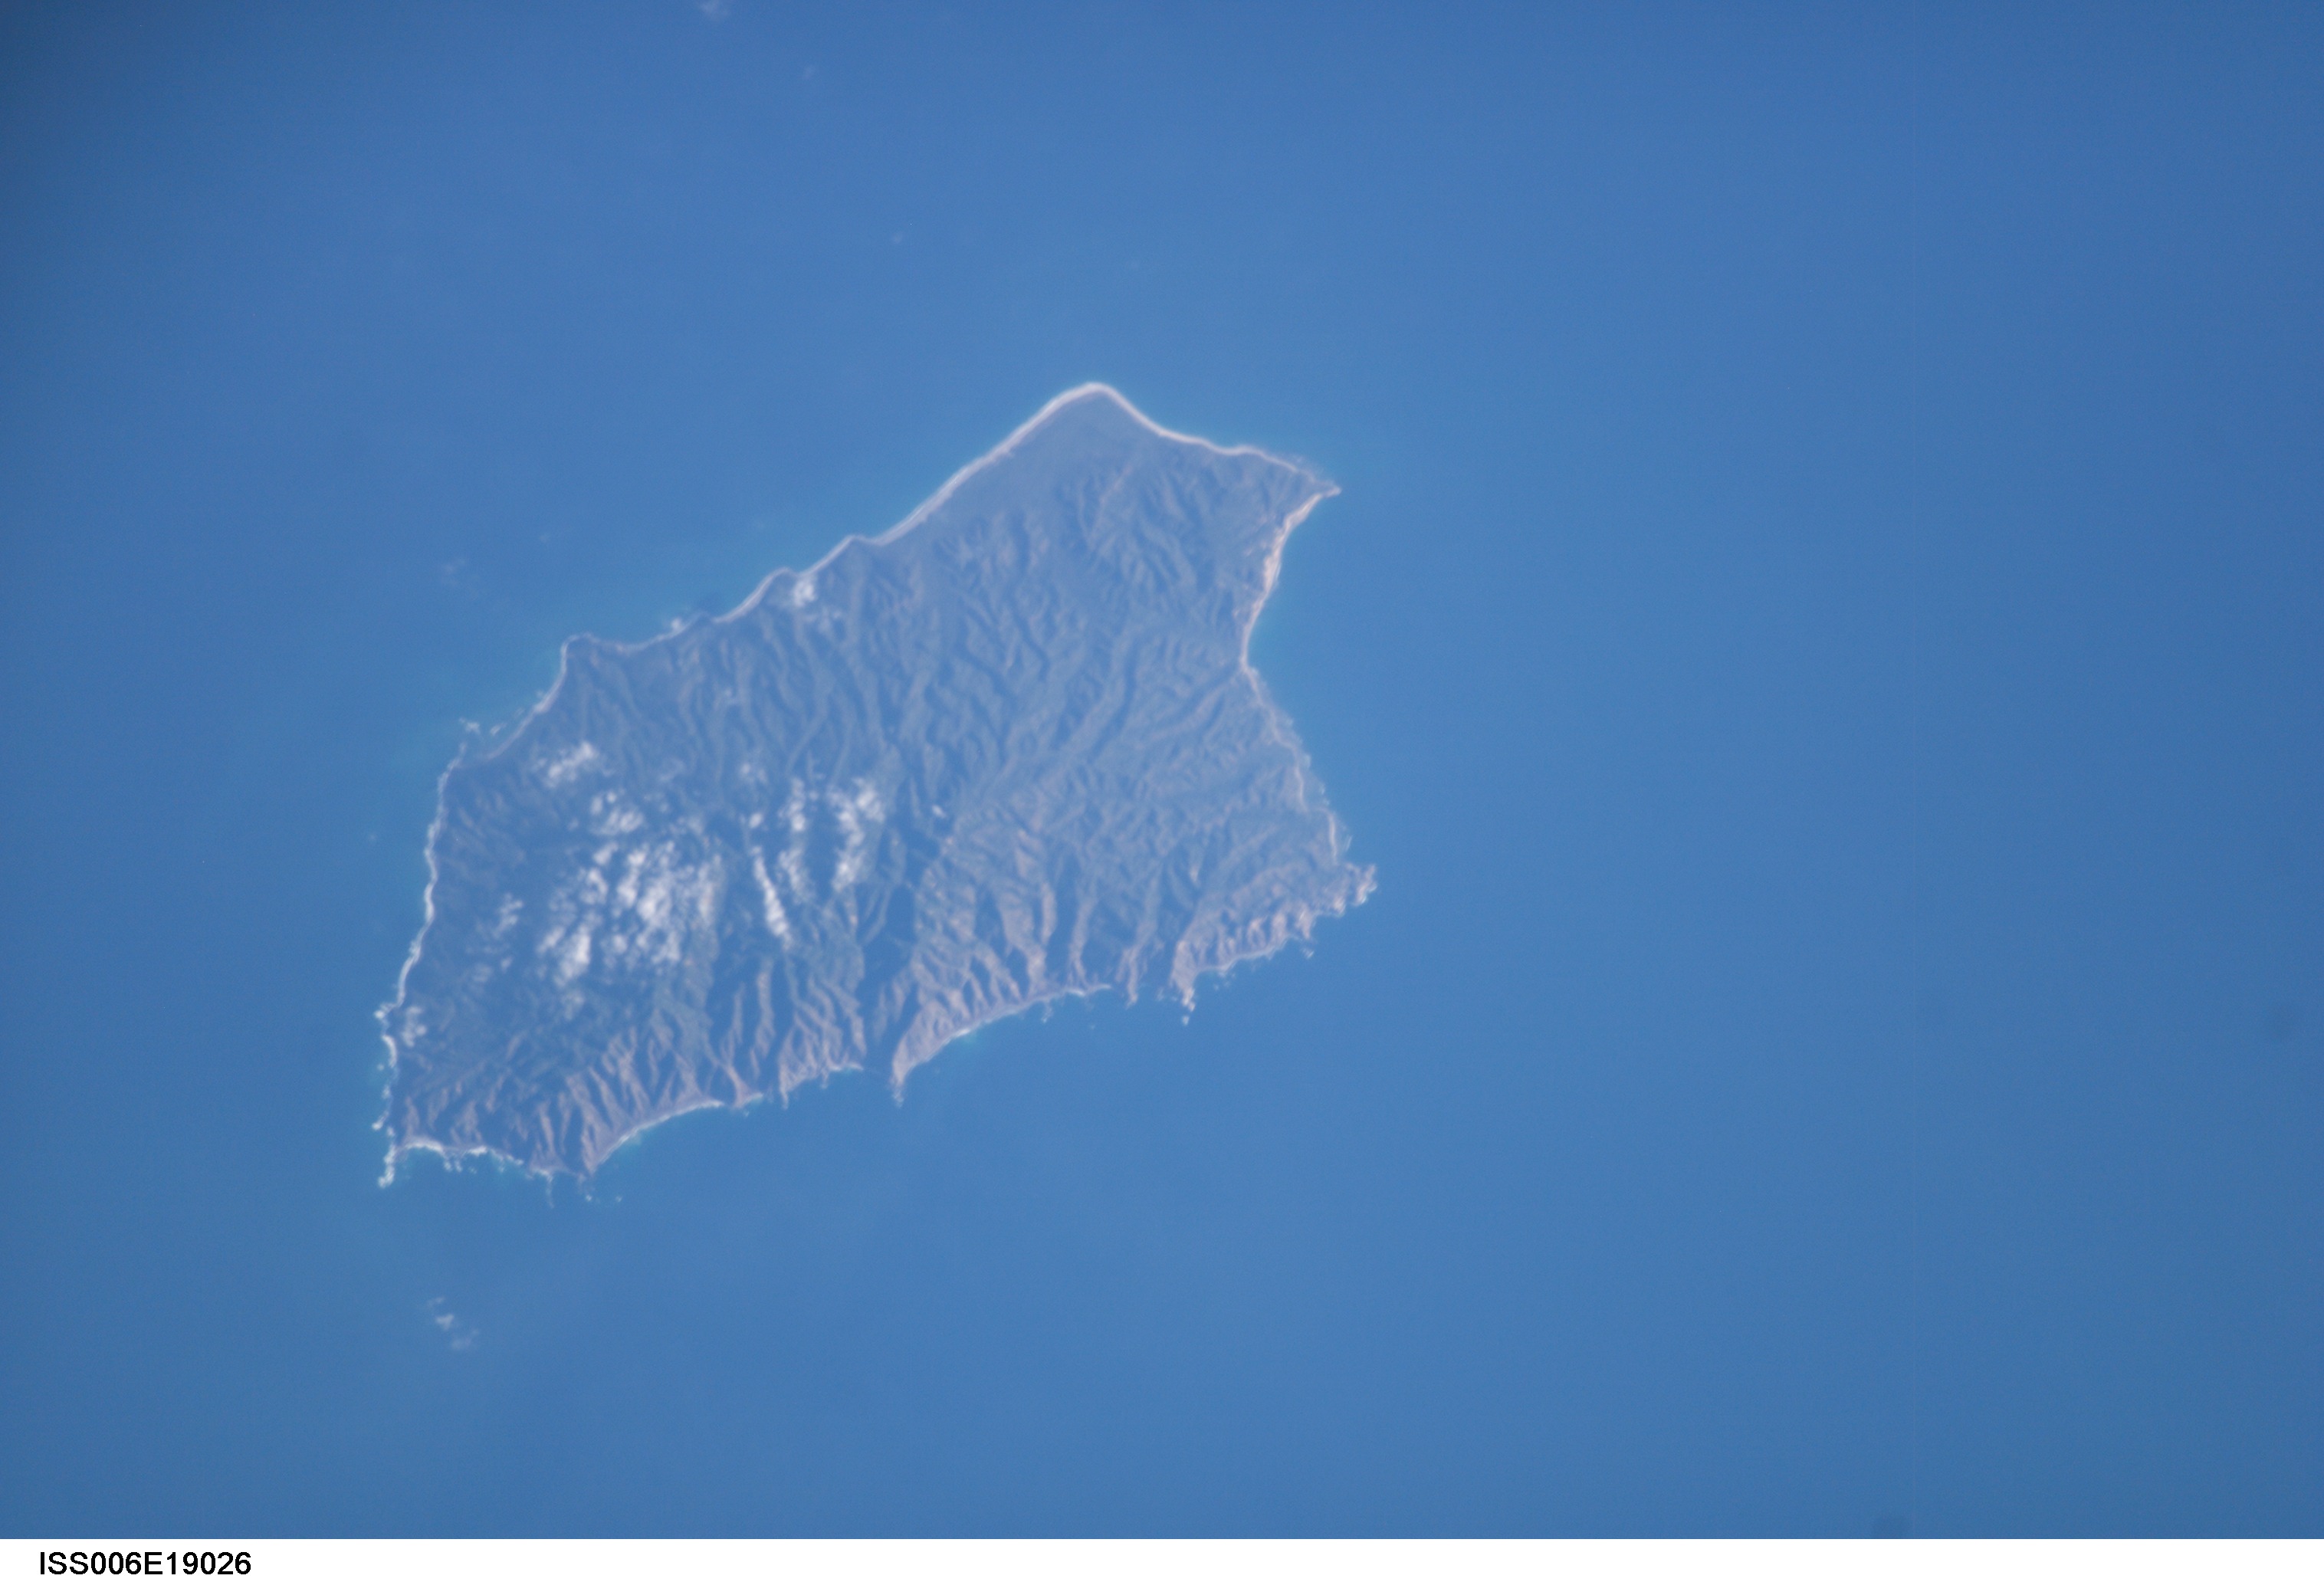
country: MEXICO
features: MARIA MAGDALENA ISLAND
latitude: 21.5
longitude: -106.5
